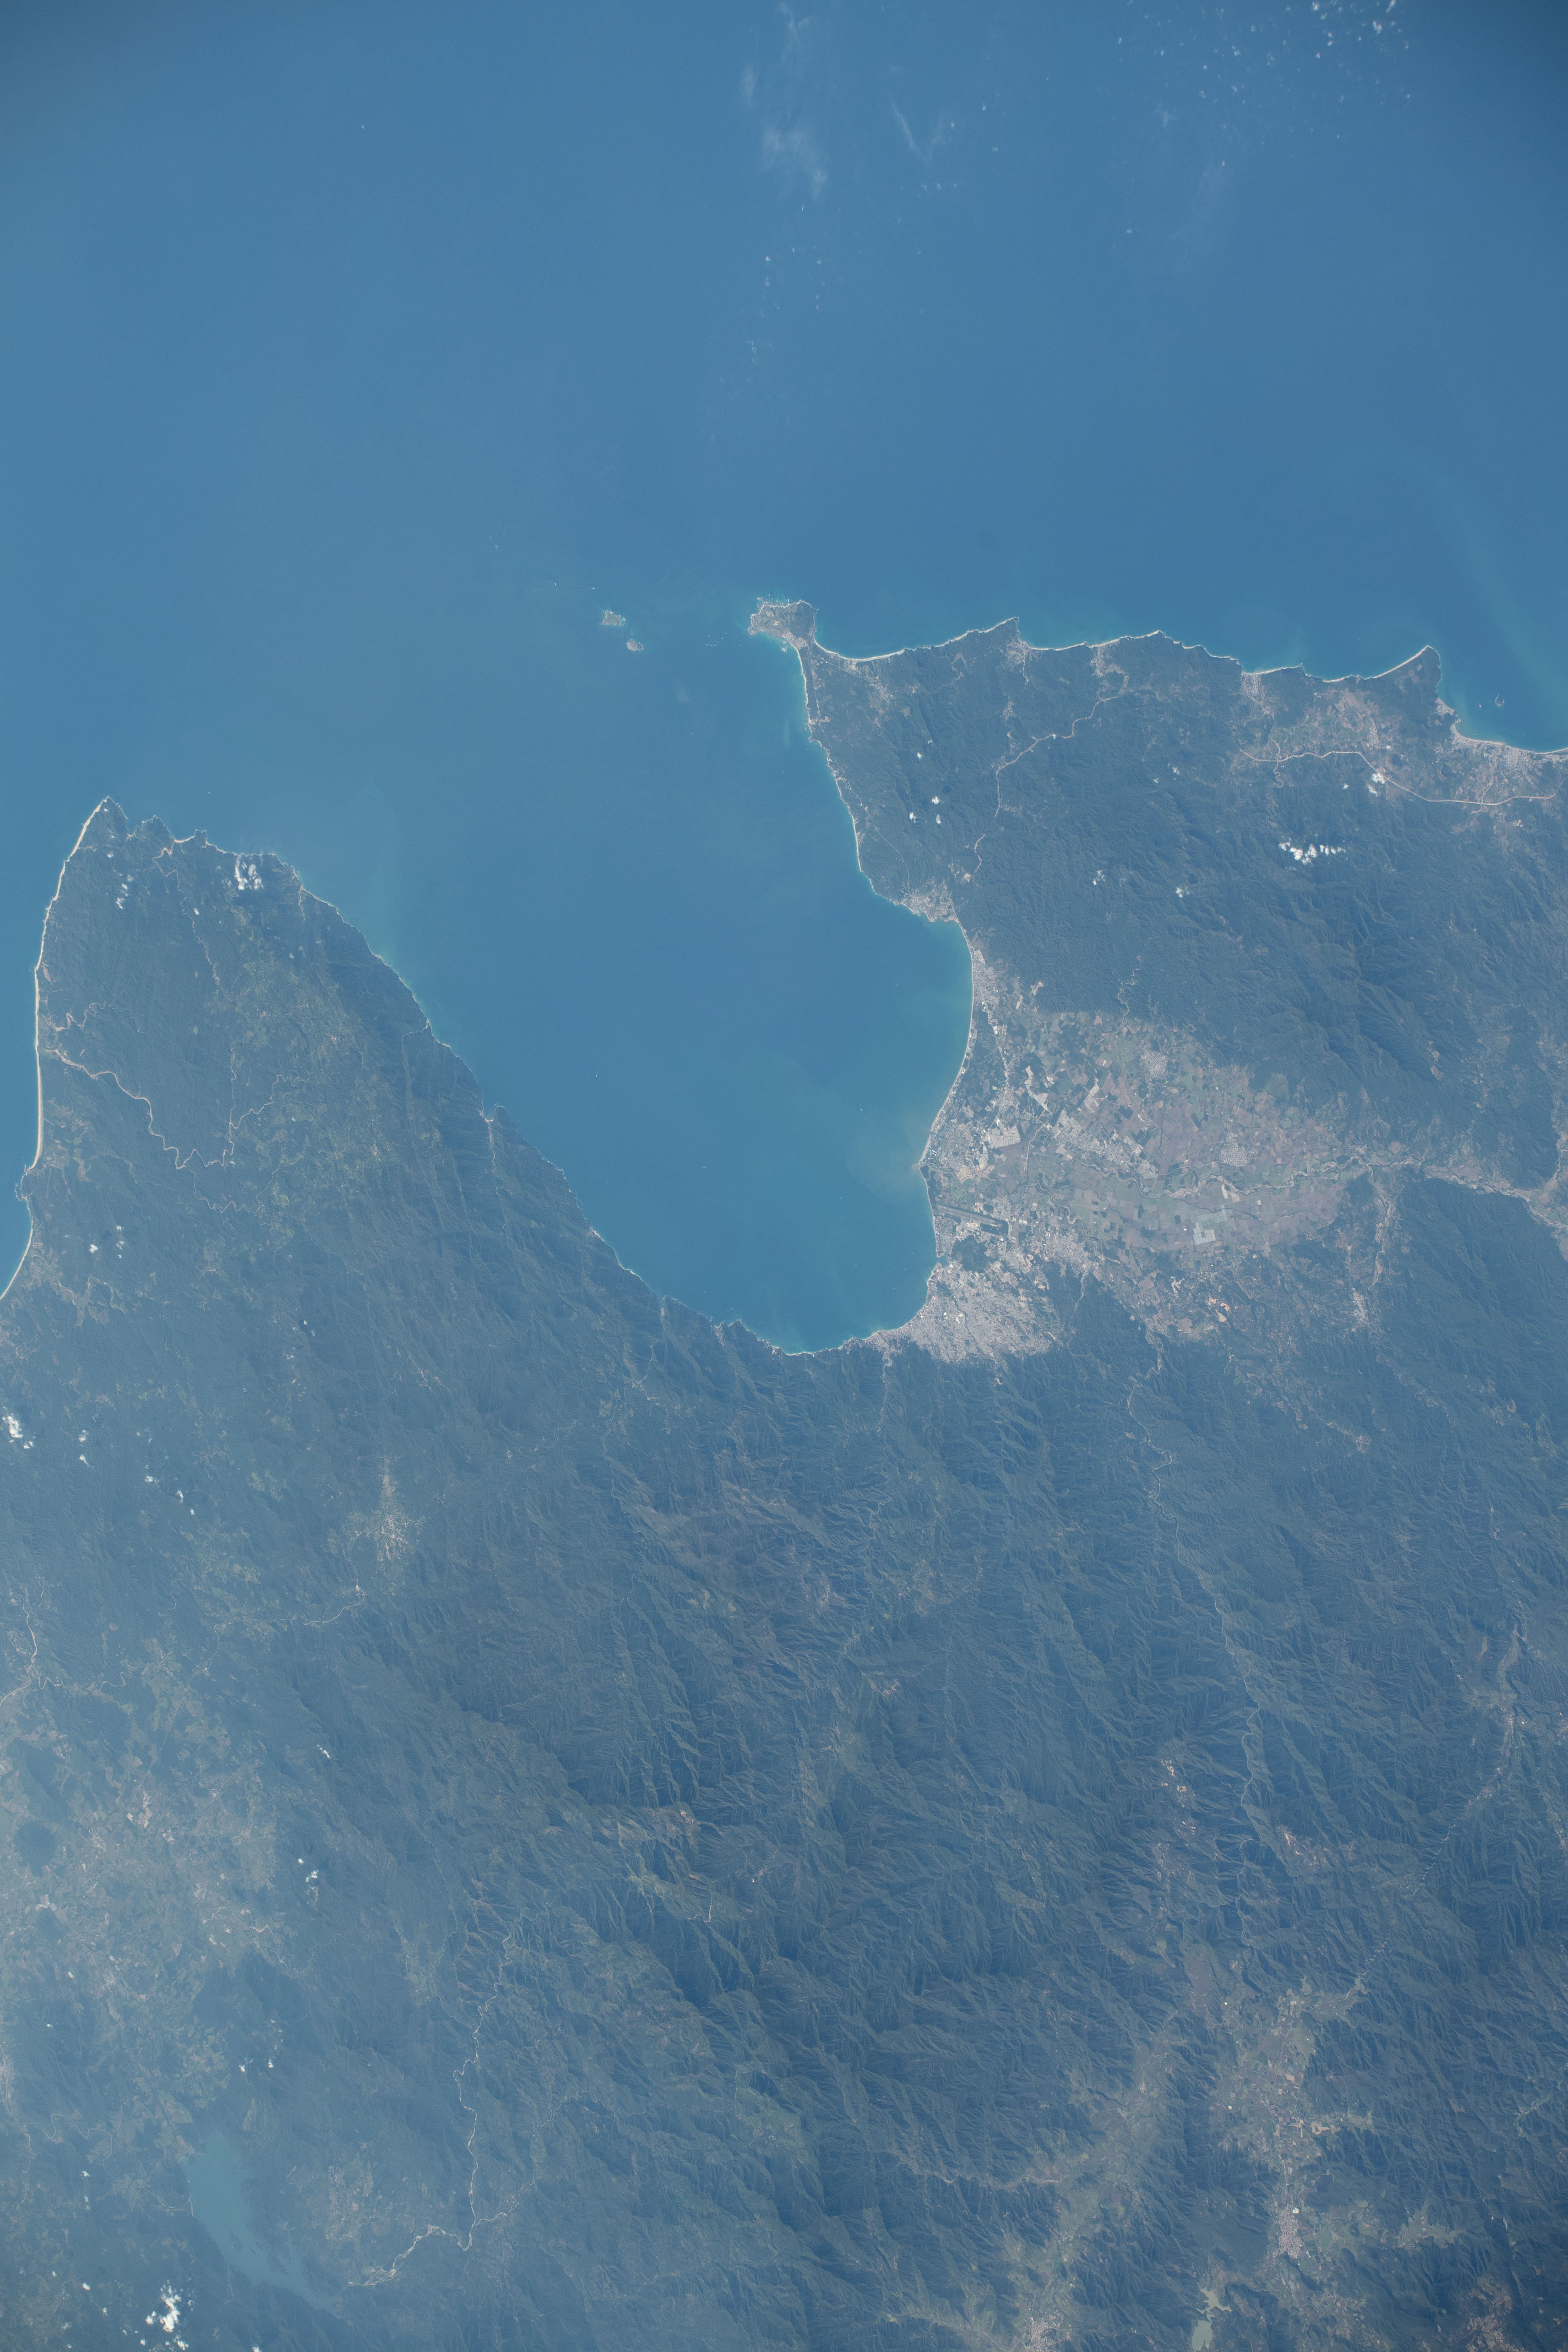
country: MEXICO
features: BANDERAS BAY, COAST, PUERTO VALLARTA
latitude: 20.6
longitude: -105.3
